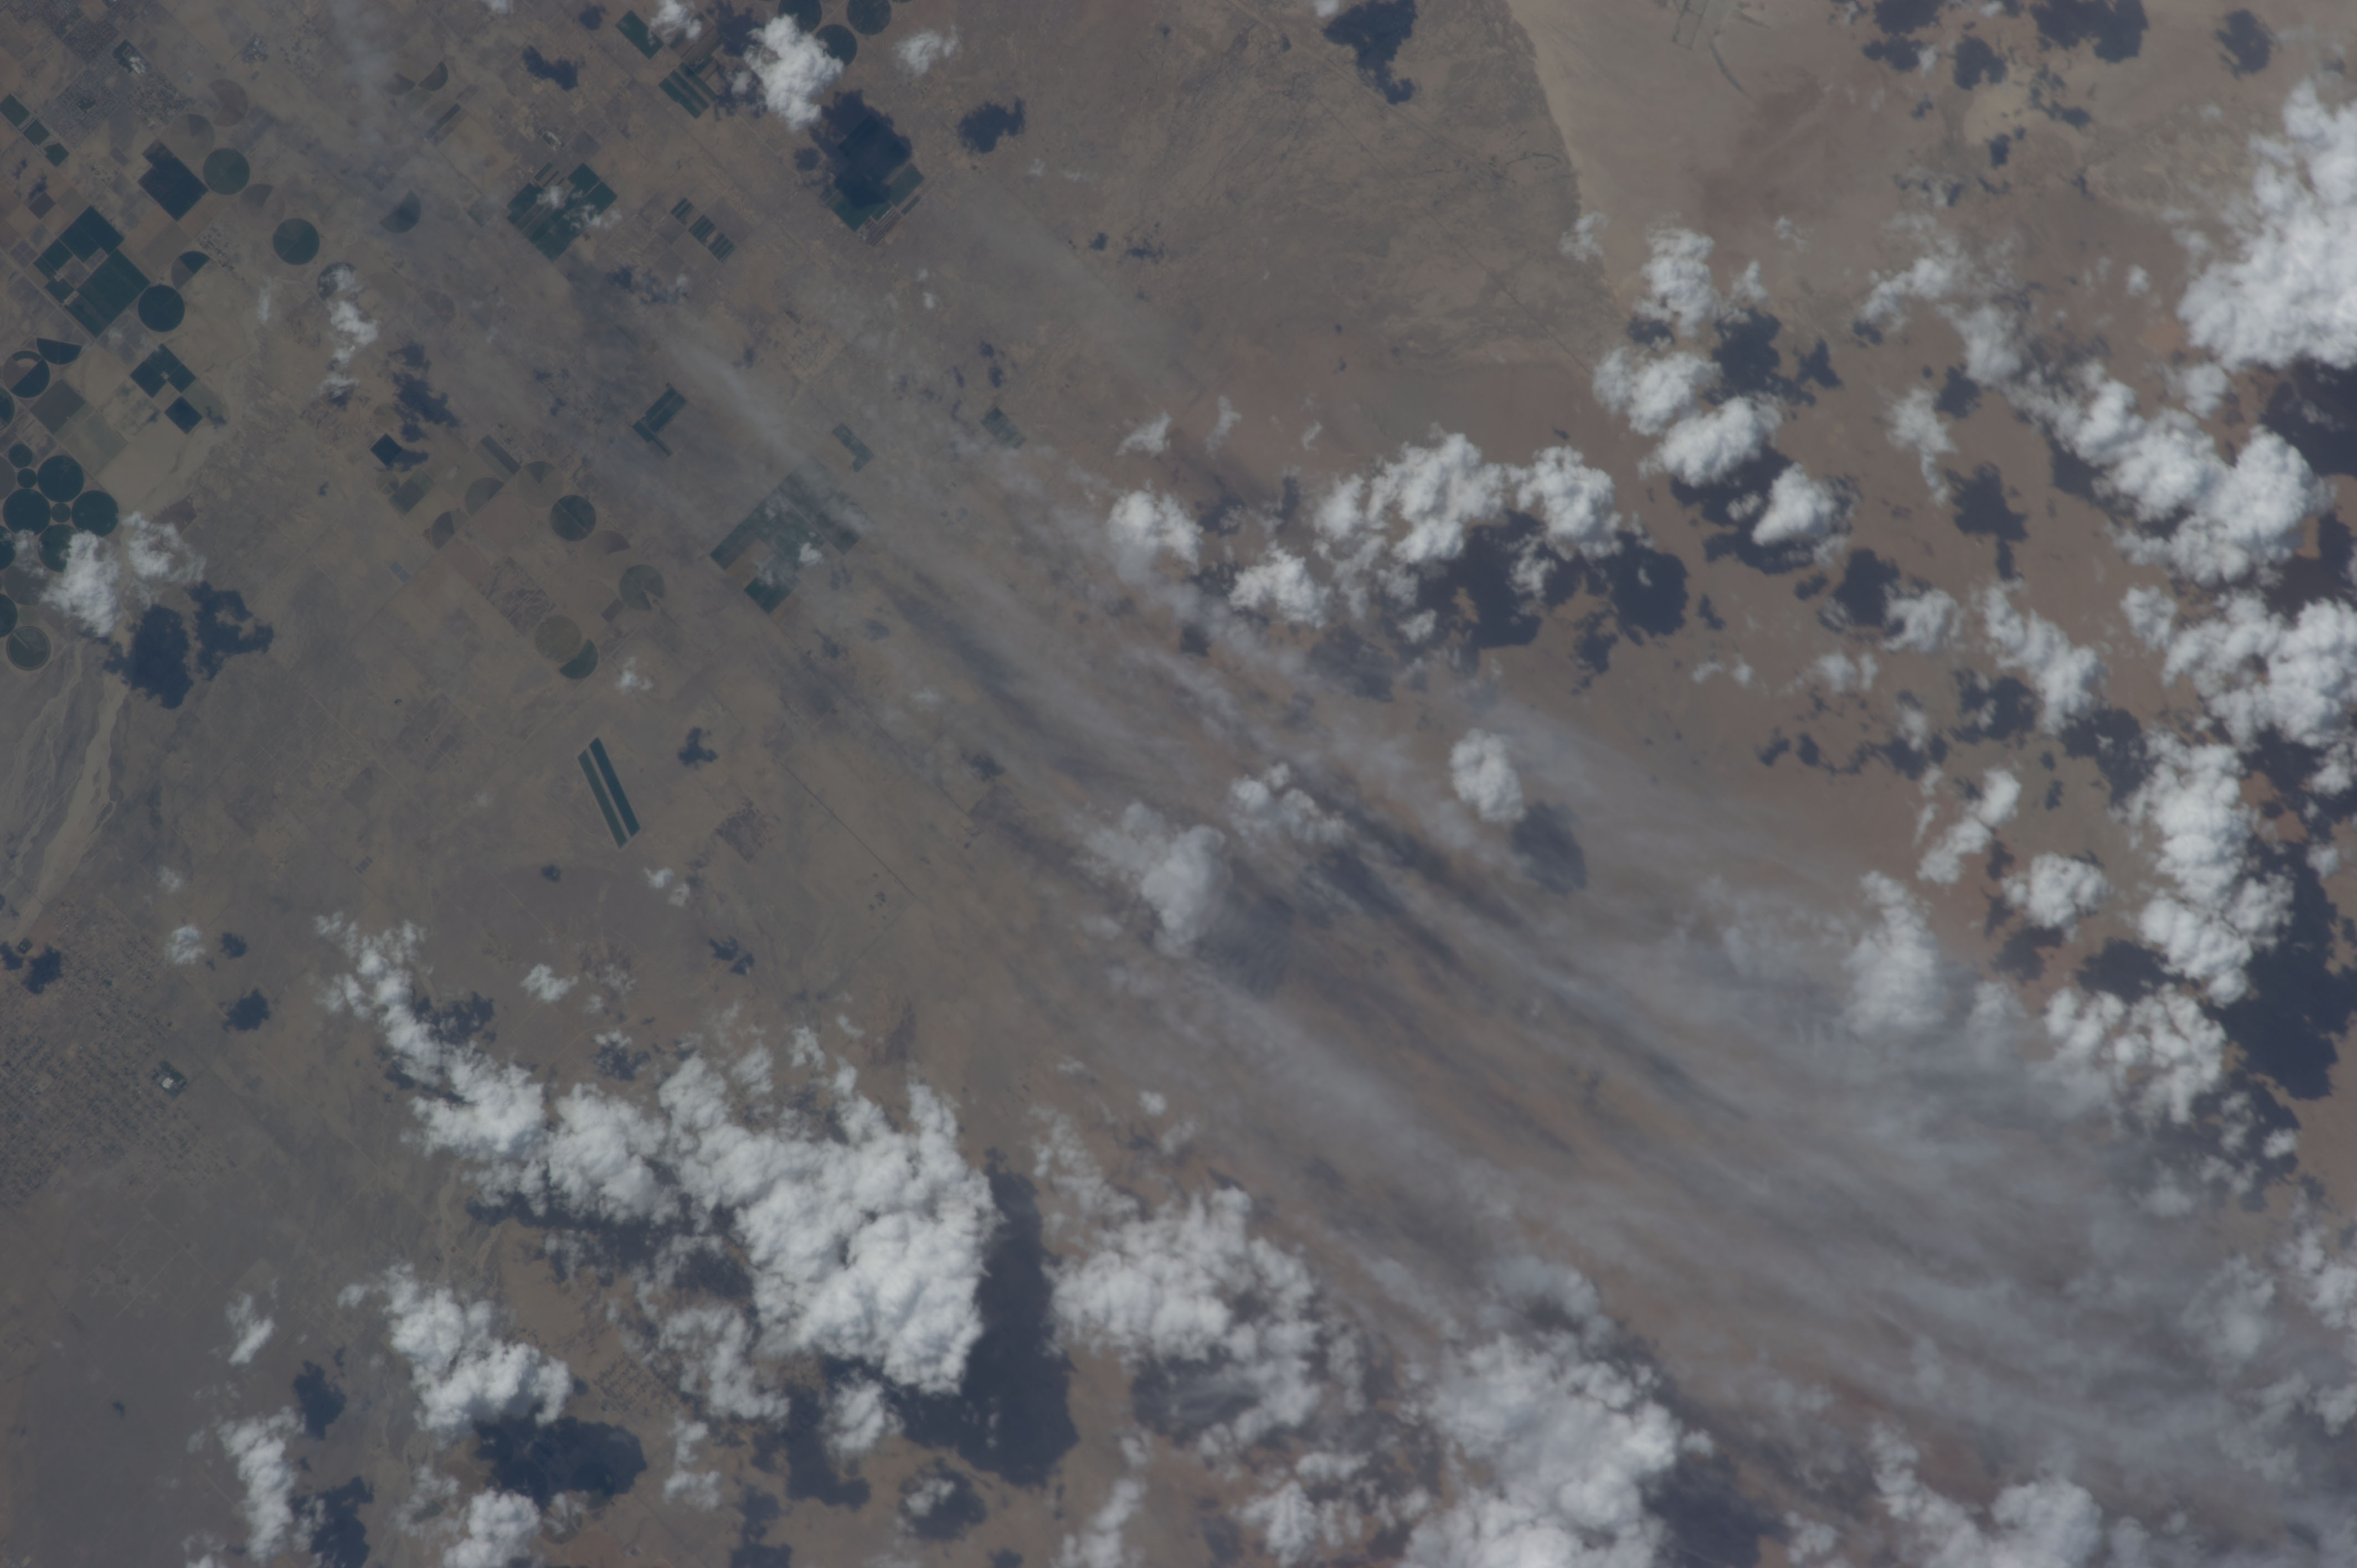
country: USA-CALIFORNIA
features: DES.
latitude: 34.7
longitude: -117.8
